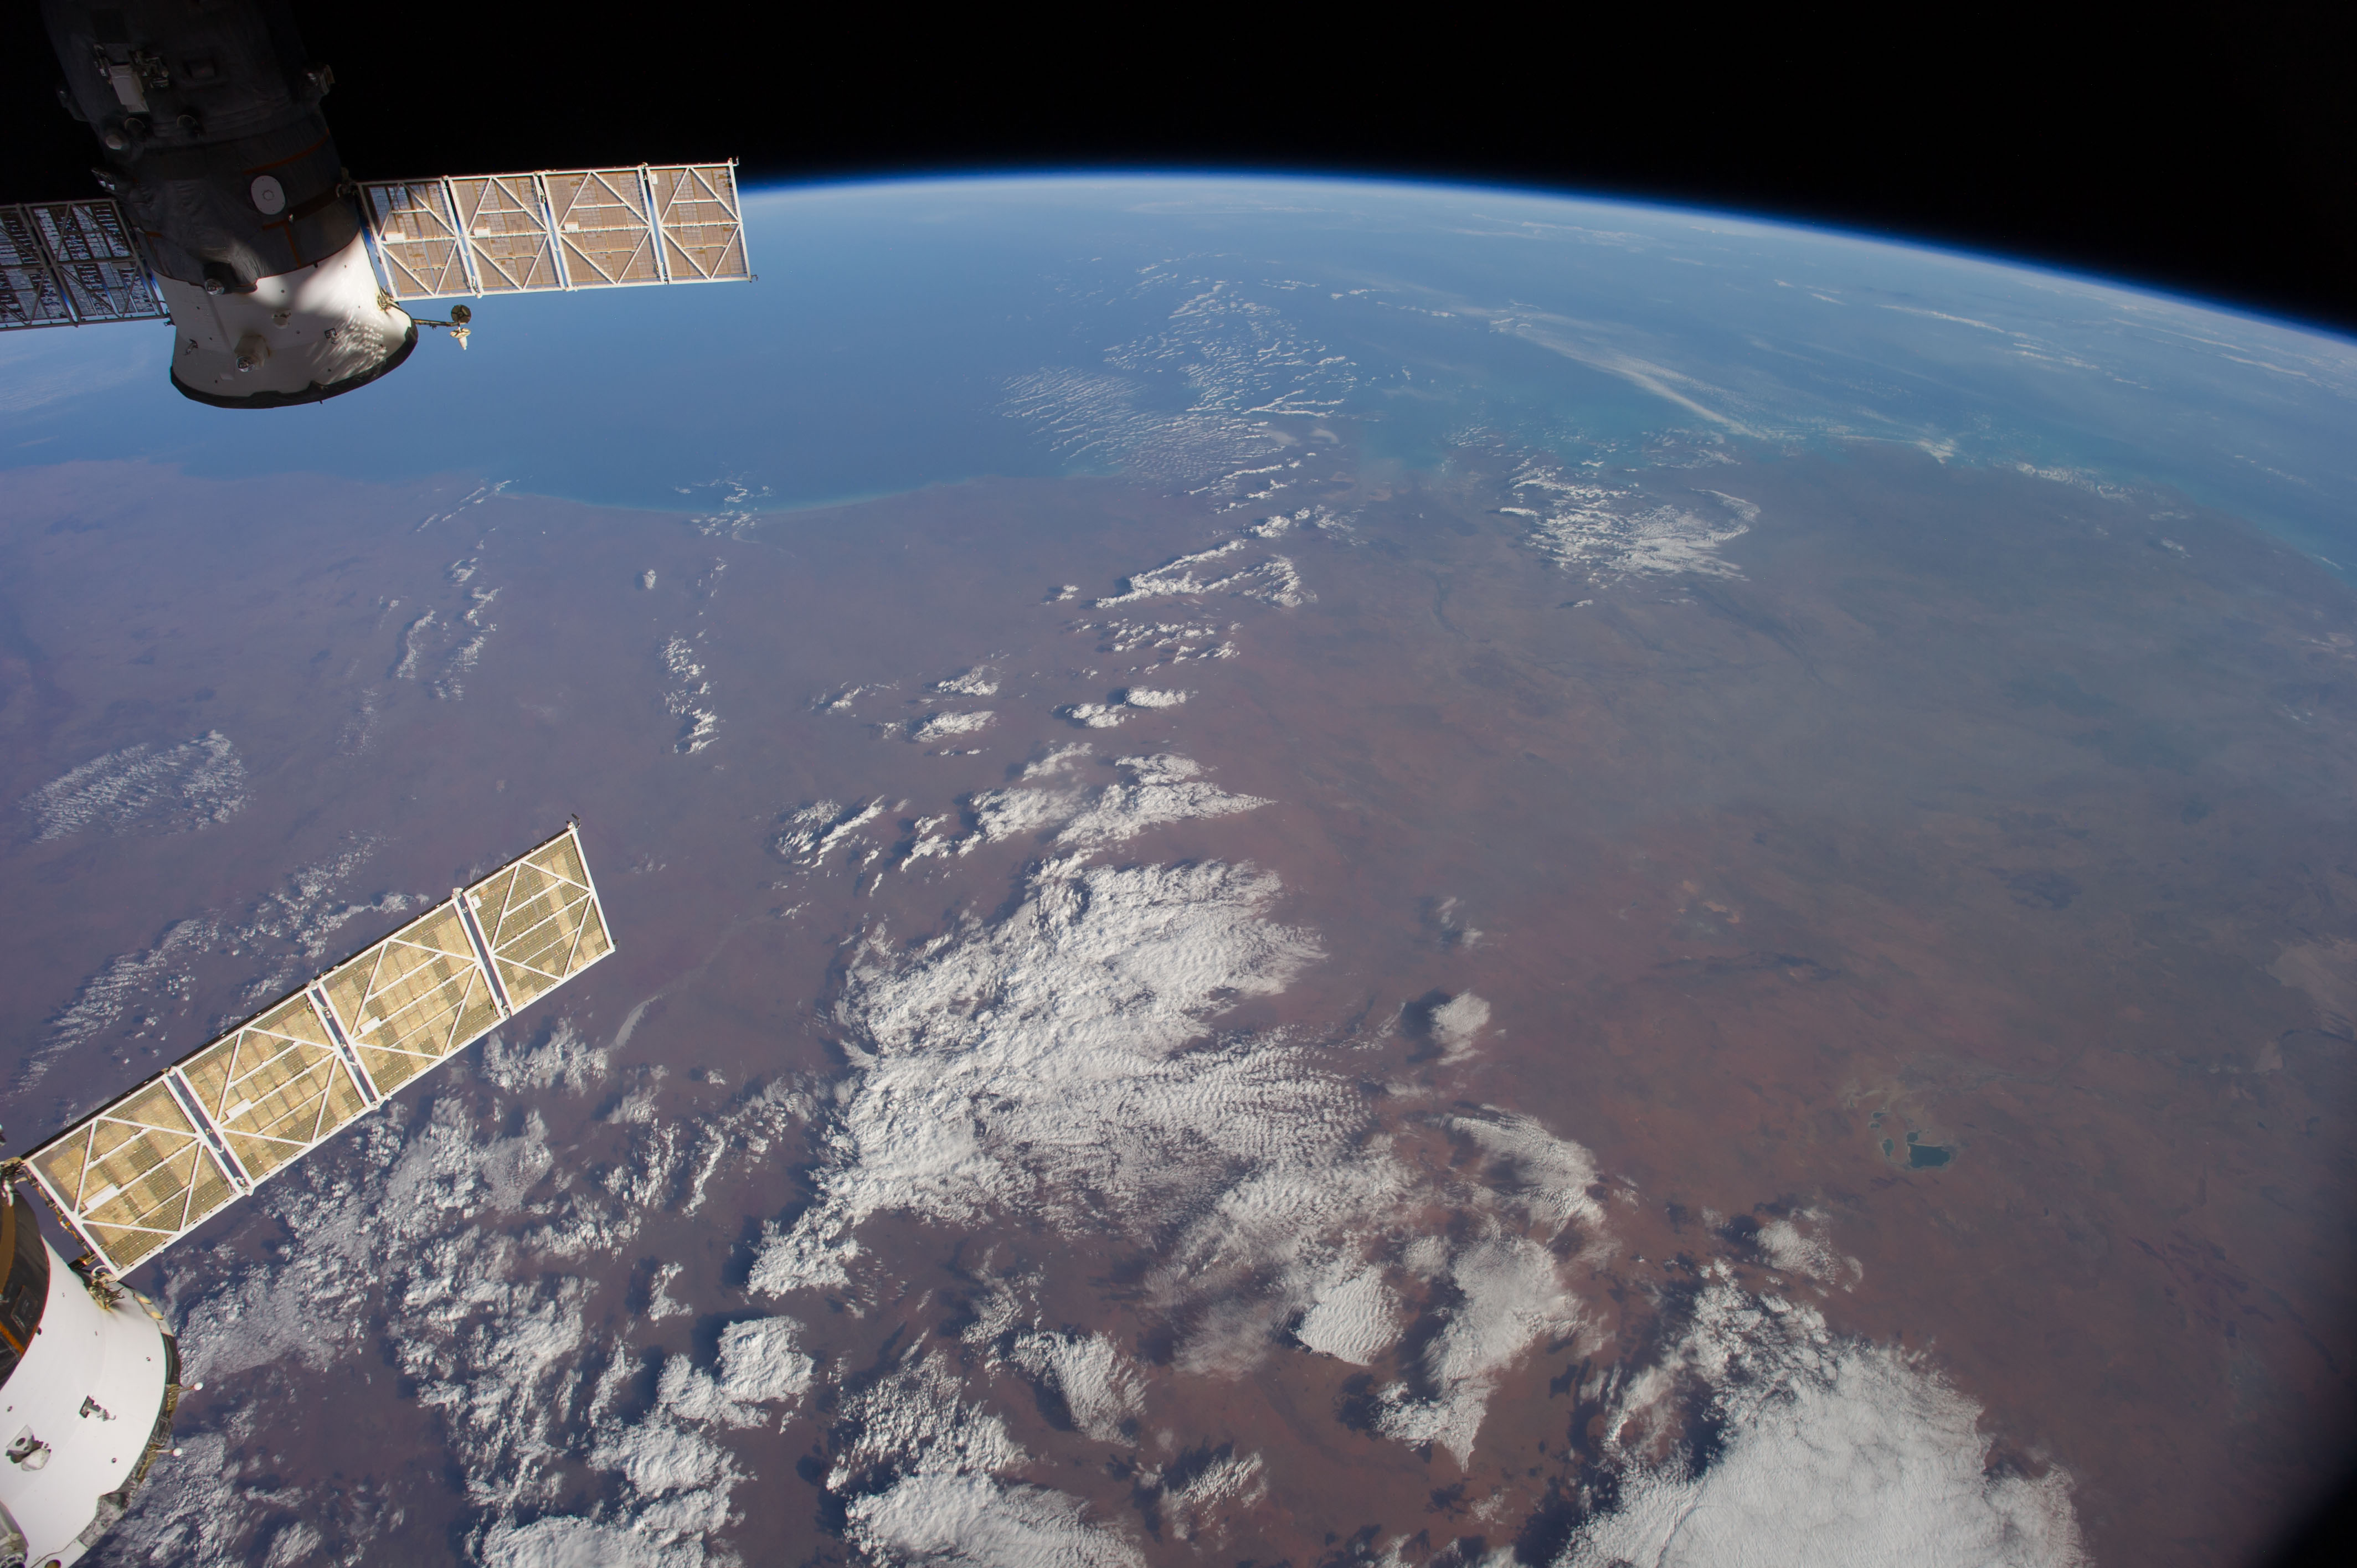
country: AUSTRALIA-WA
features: INDIAN O., KING SOUND, FITZROY R., GASCOYNE R., L. GREGORY, GREAT SANDY DES., ATMOSPHERIC LIMB
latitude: -20.0
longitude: 124.0
